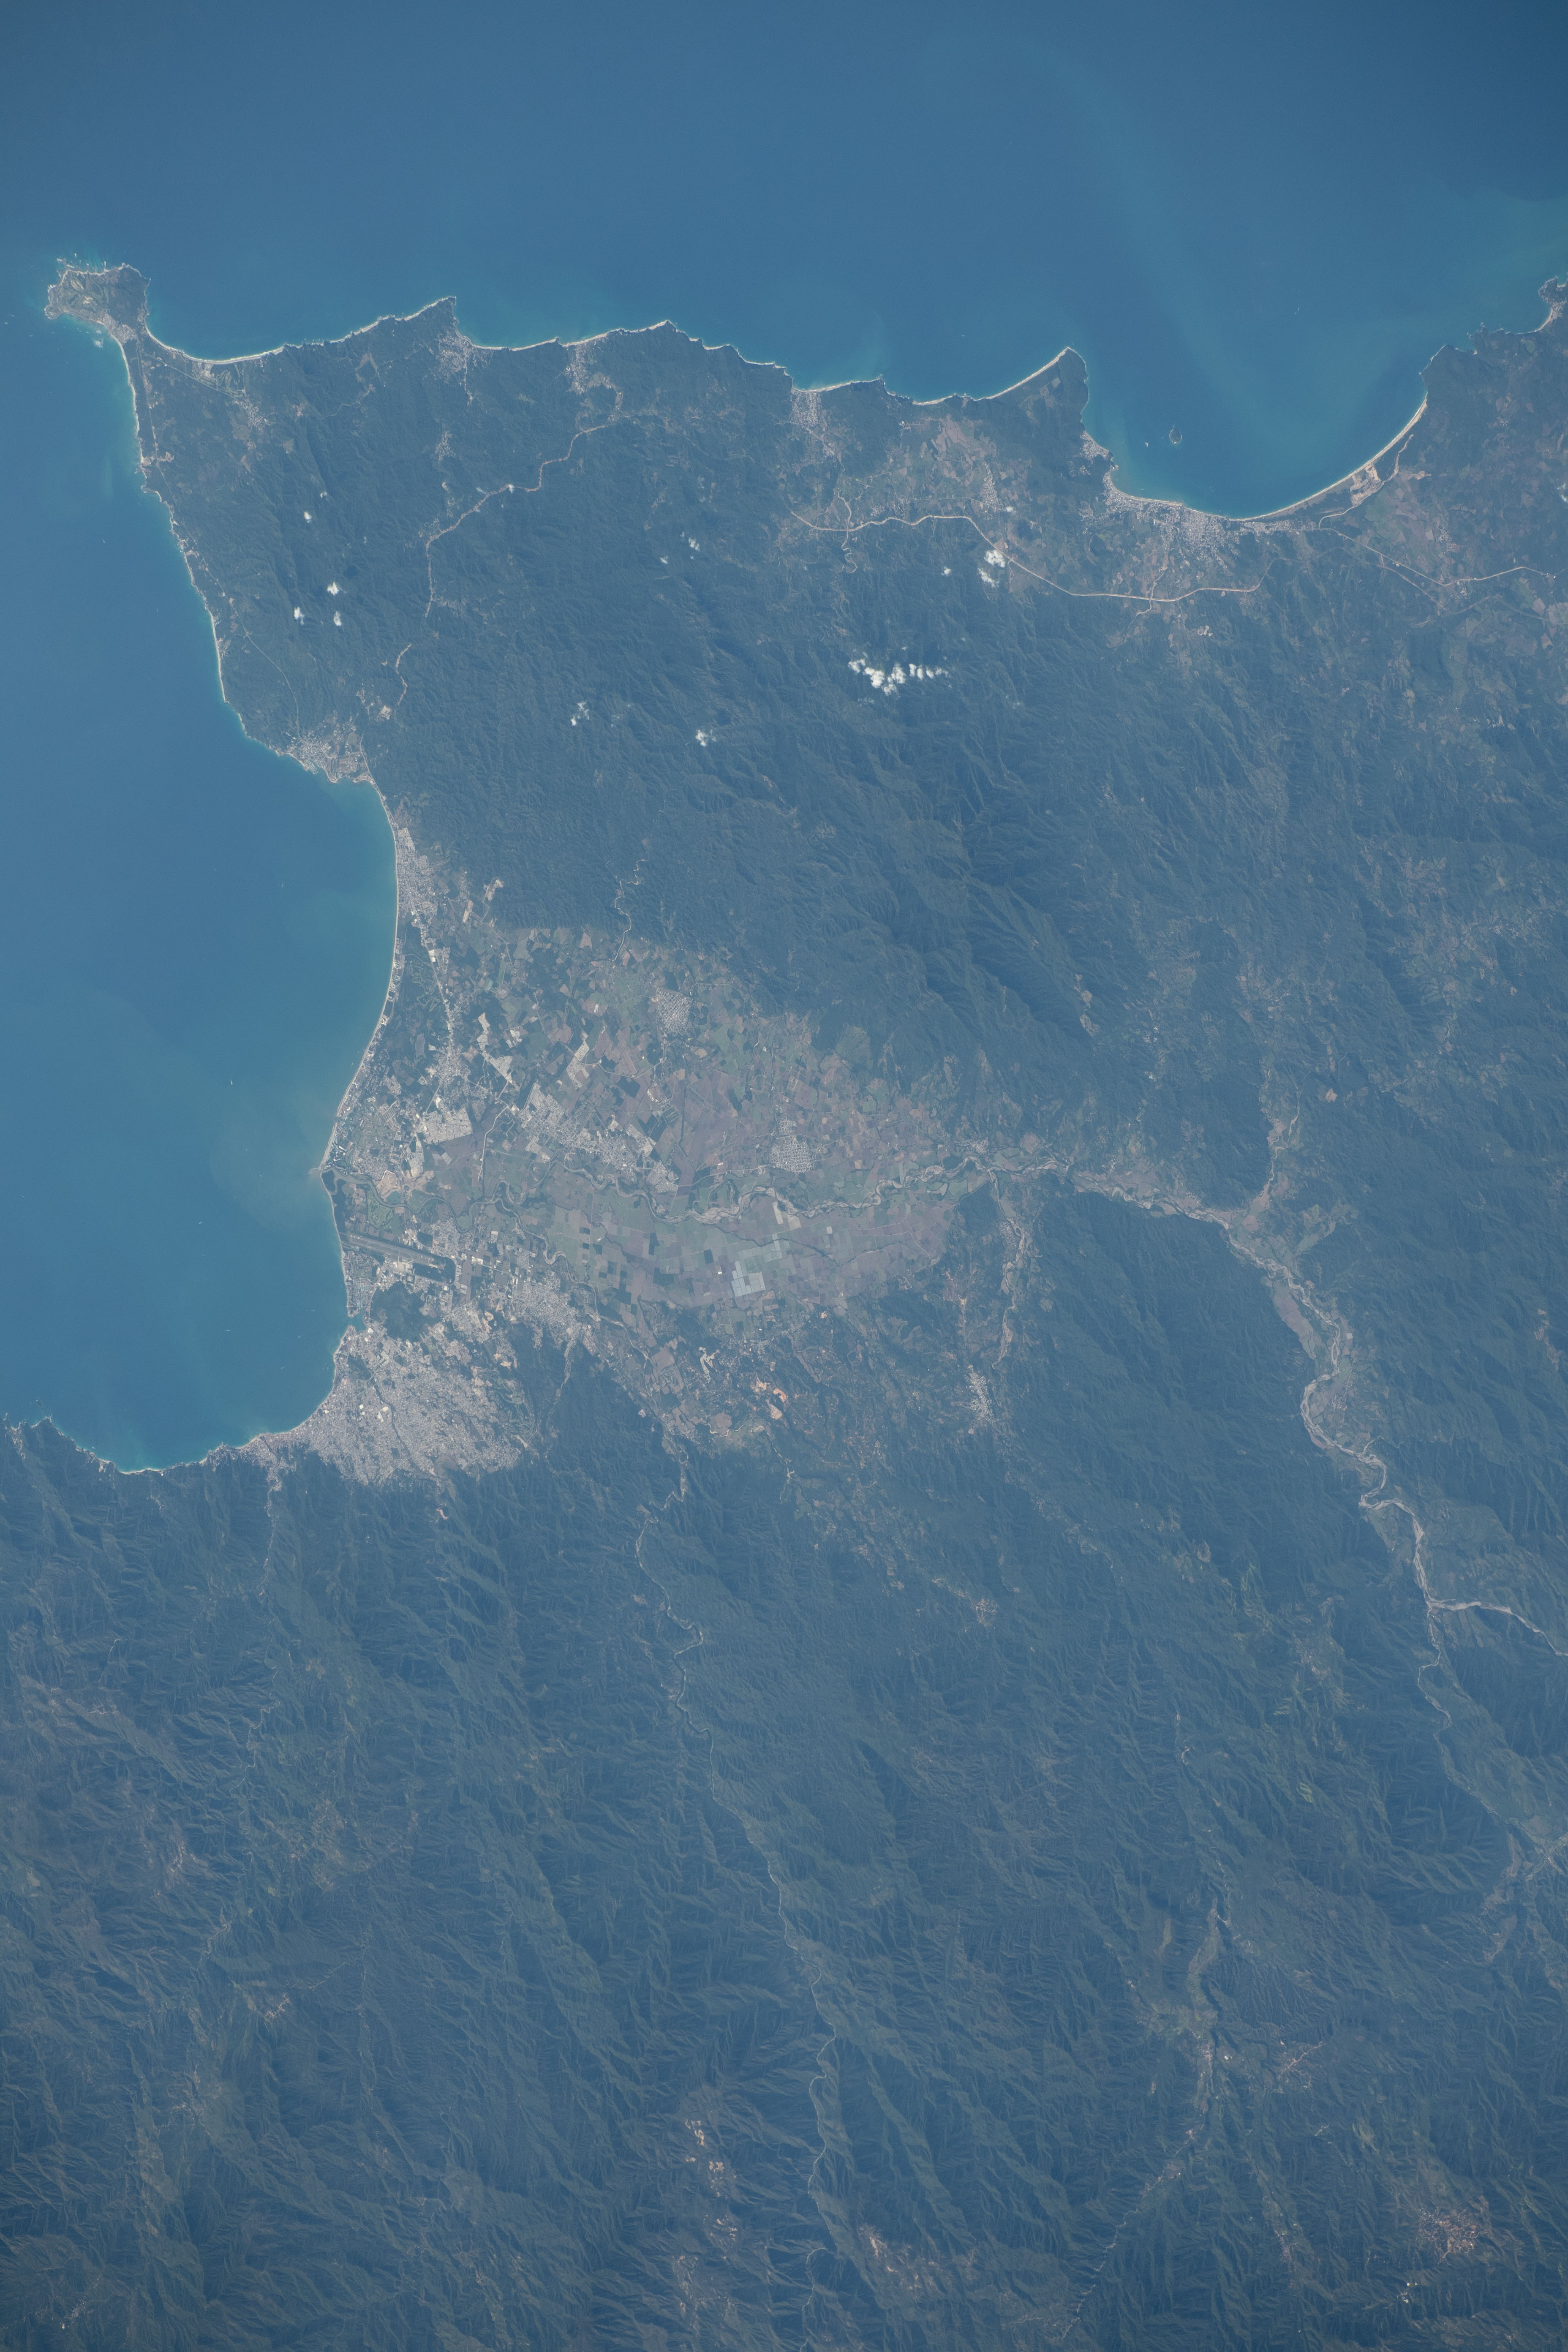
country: MEXICO
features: BANDERAS BAY, COAST, PUERTO VALLARTA
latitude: 20.8
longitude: -105.2
